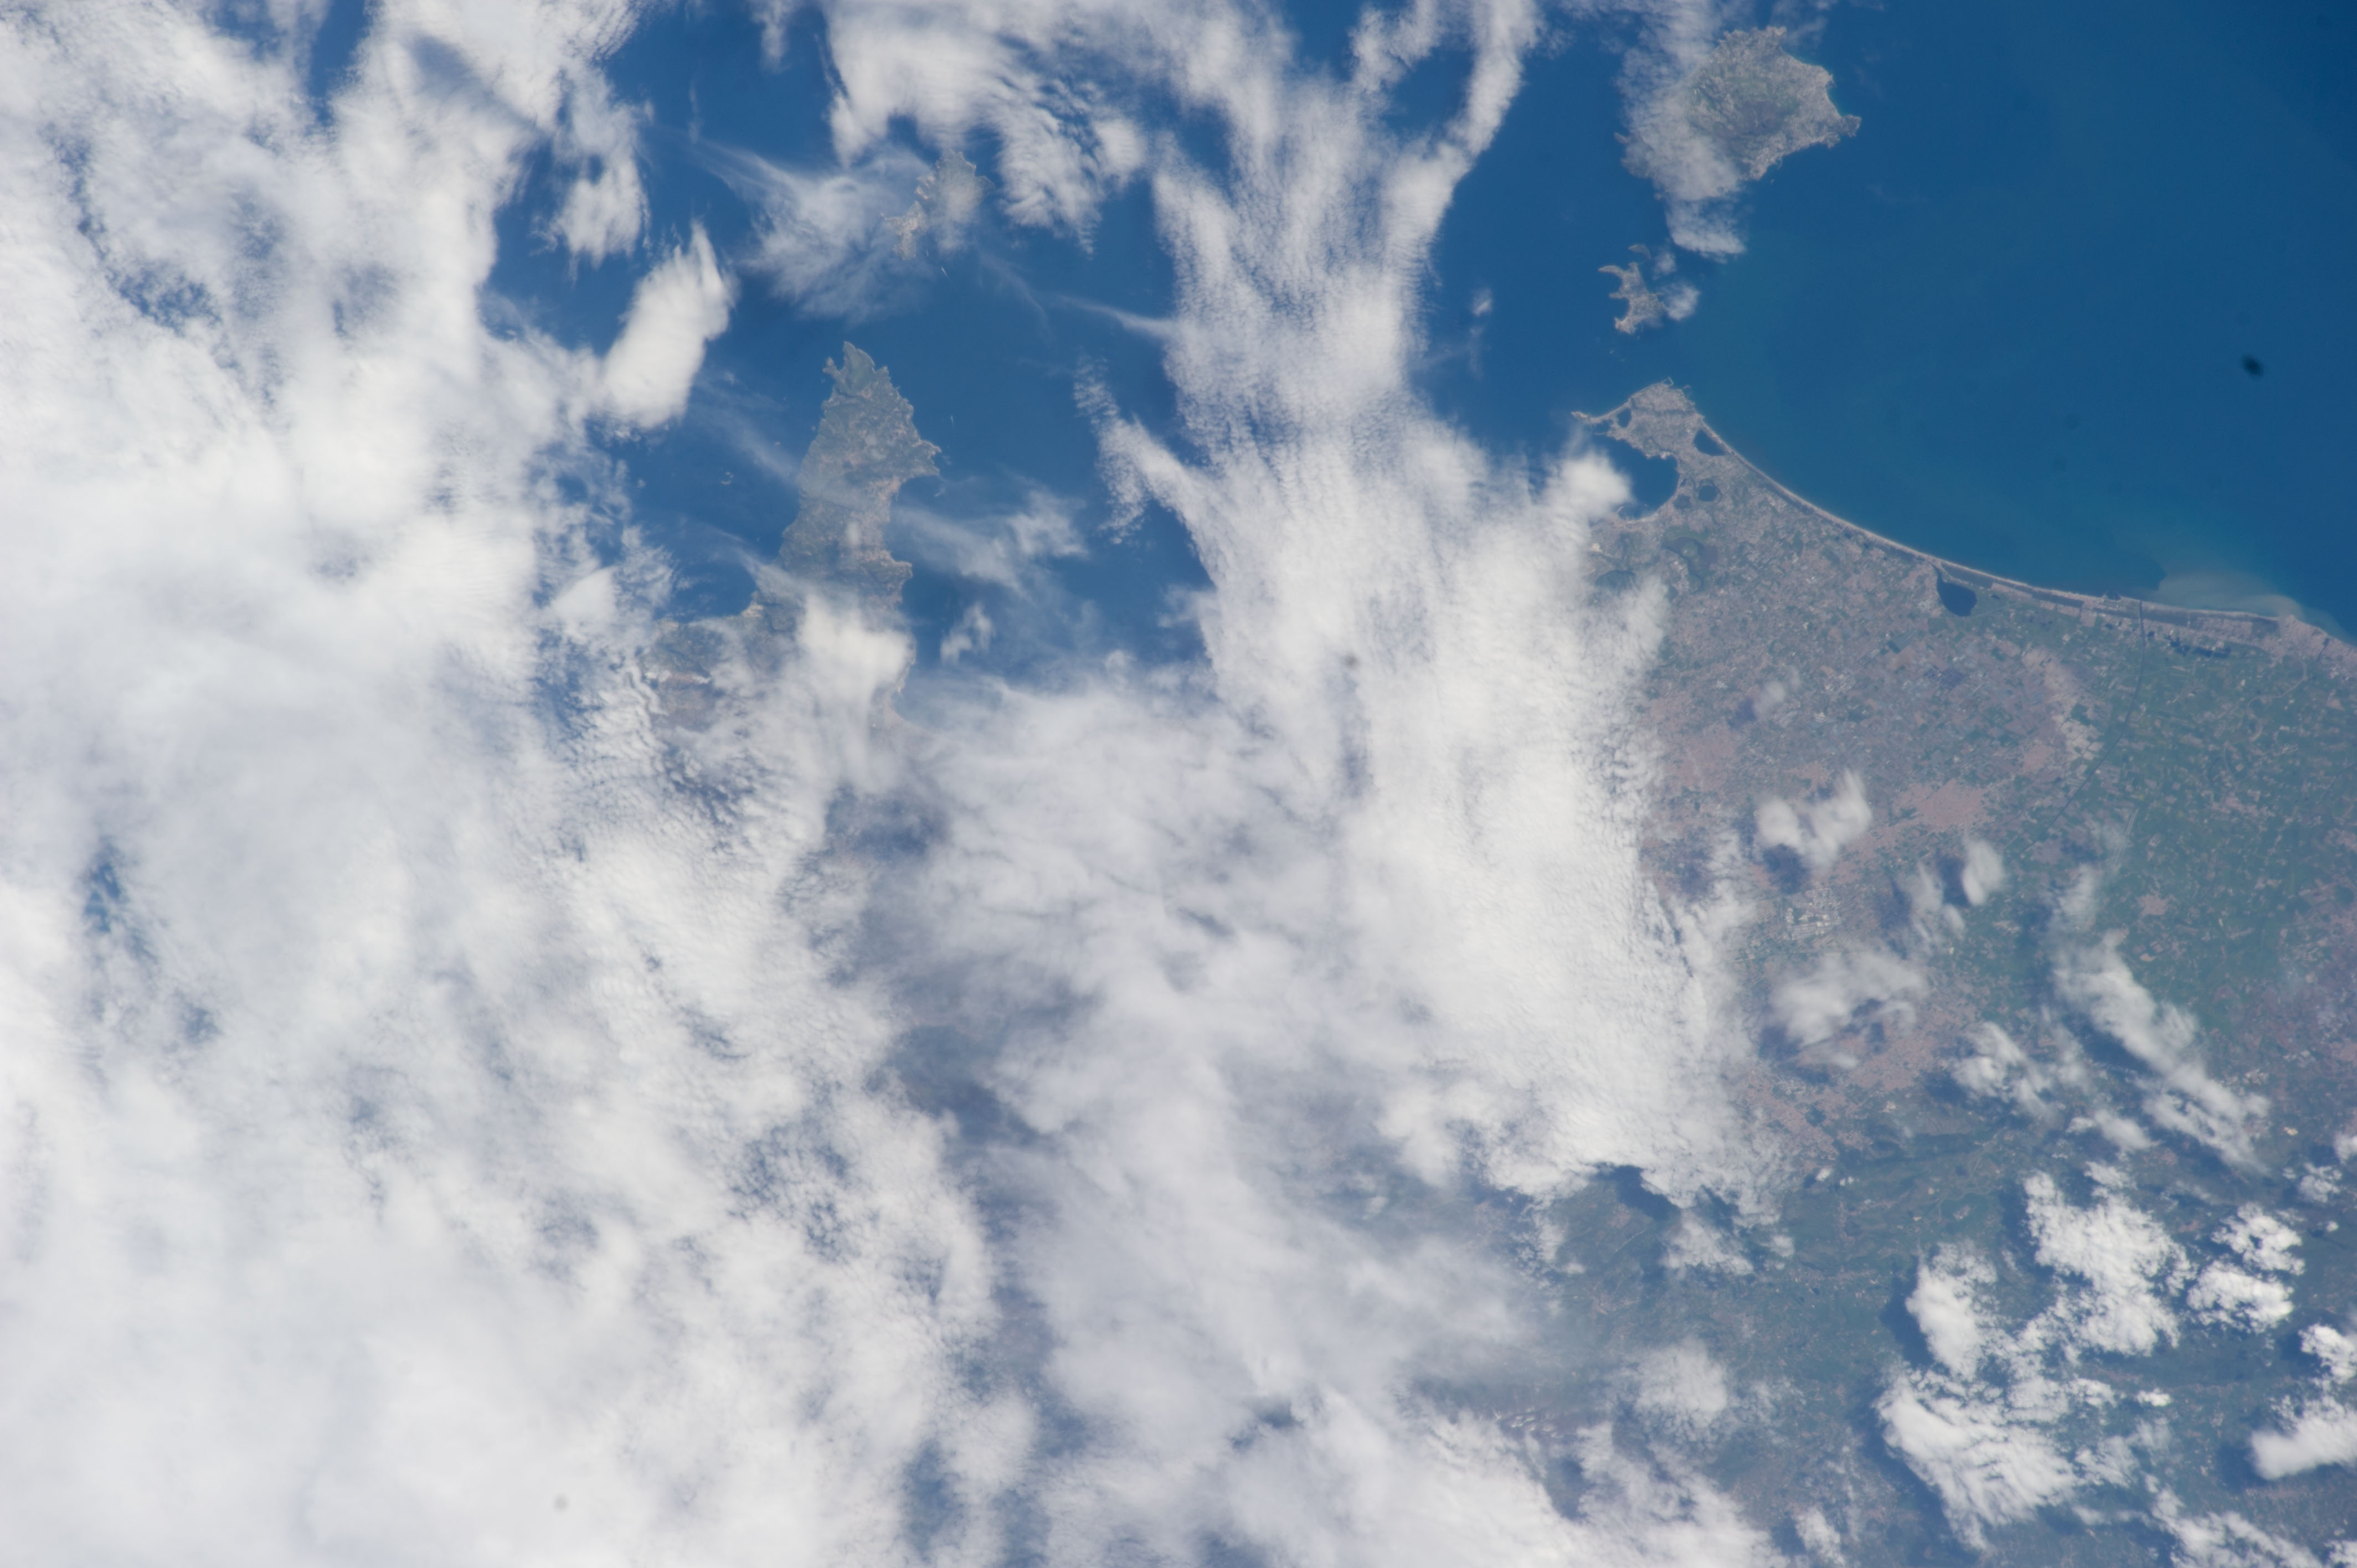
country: ITALY
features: NAPLES CITY, VESUVIO VOLCANO, ISCHIA ISLAND, ITALY, COASTLINE
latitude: 40.8
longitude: 14.4
